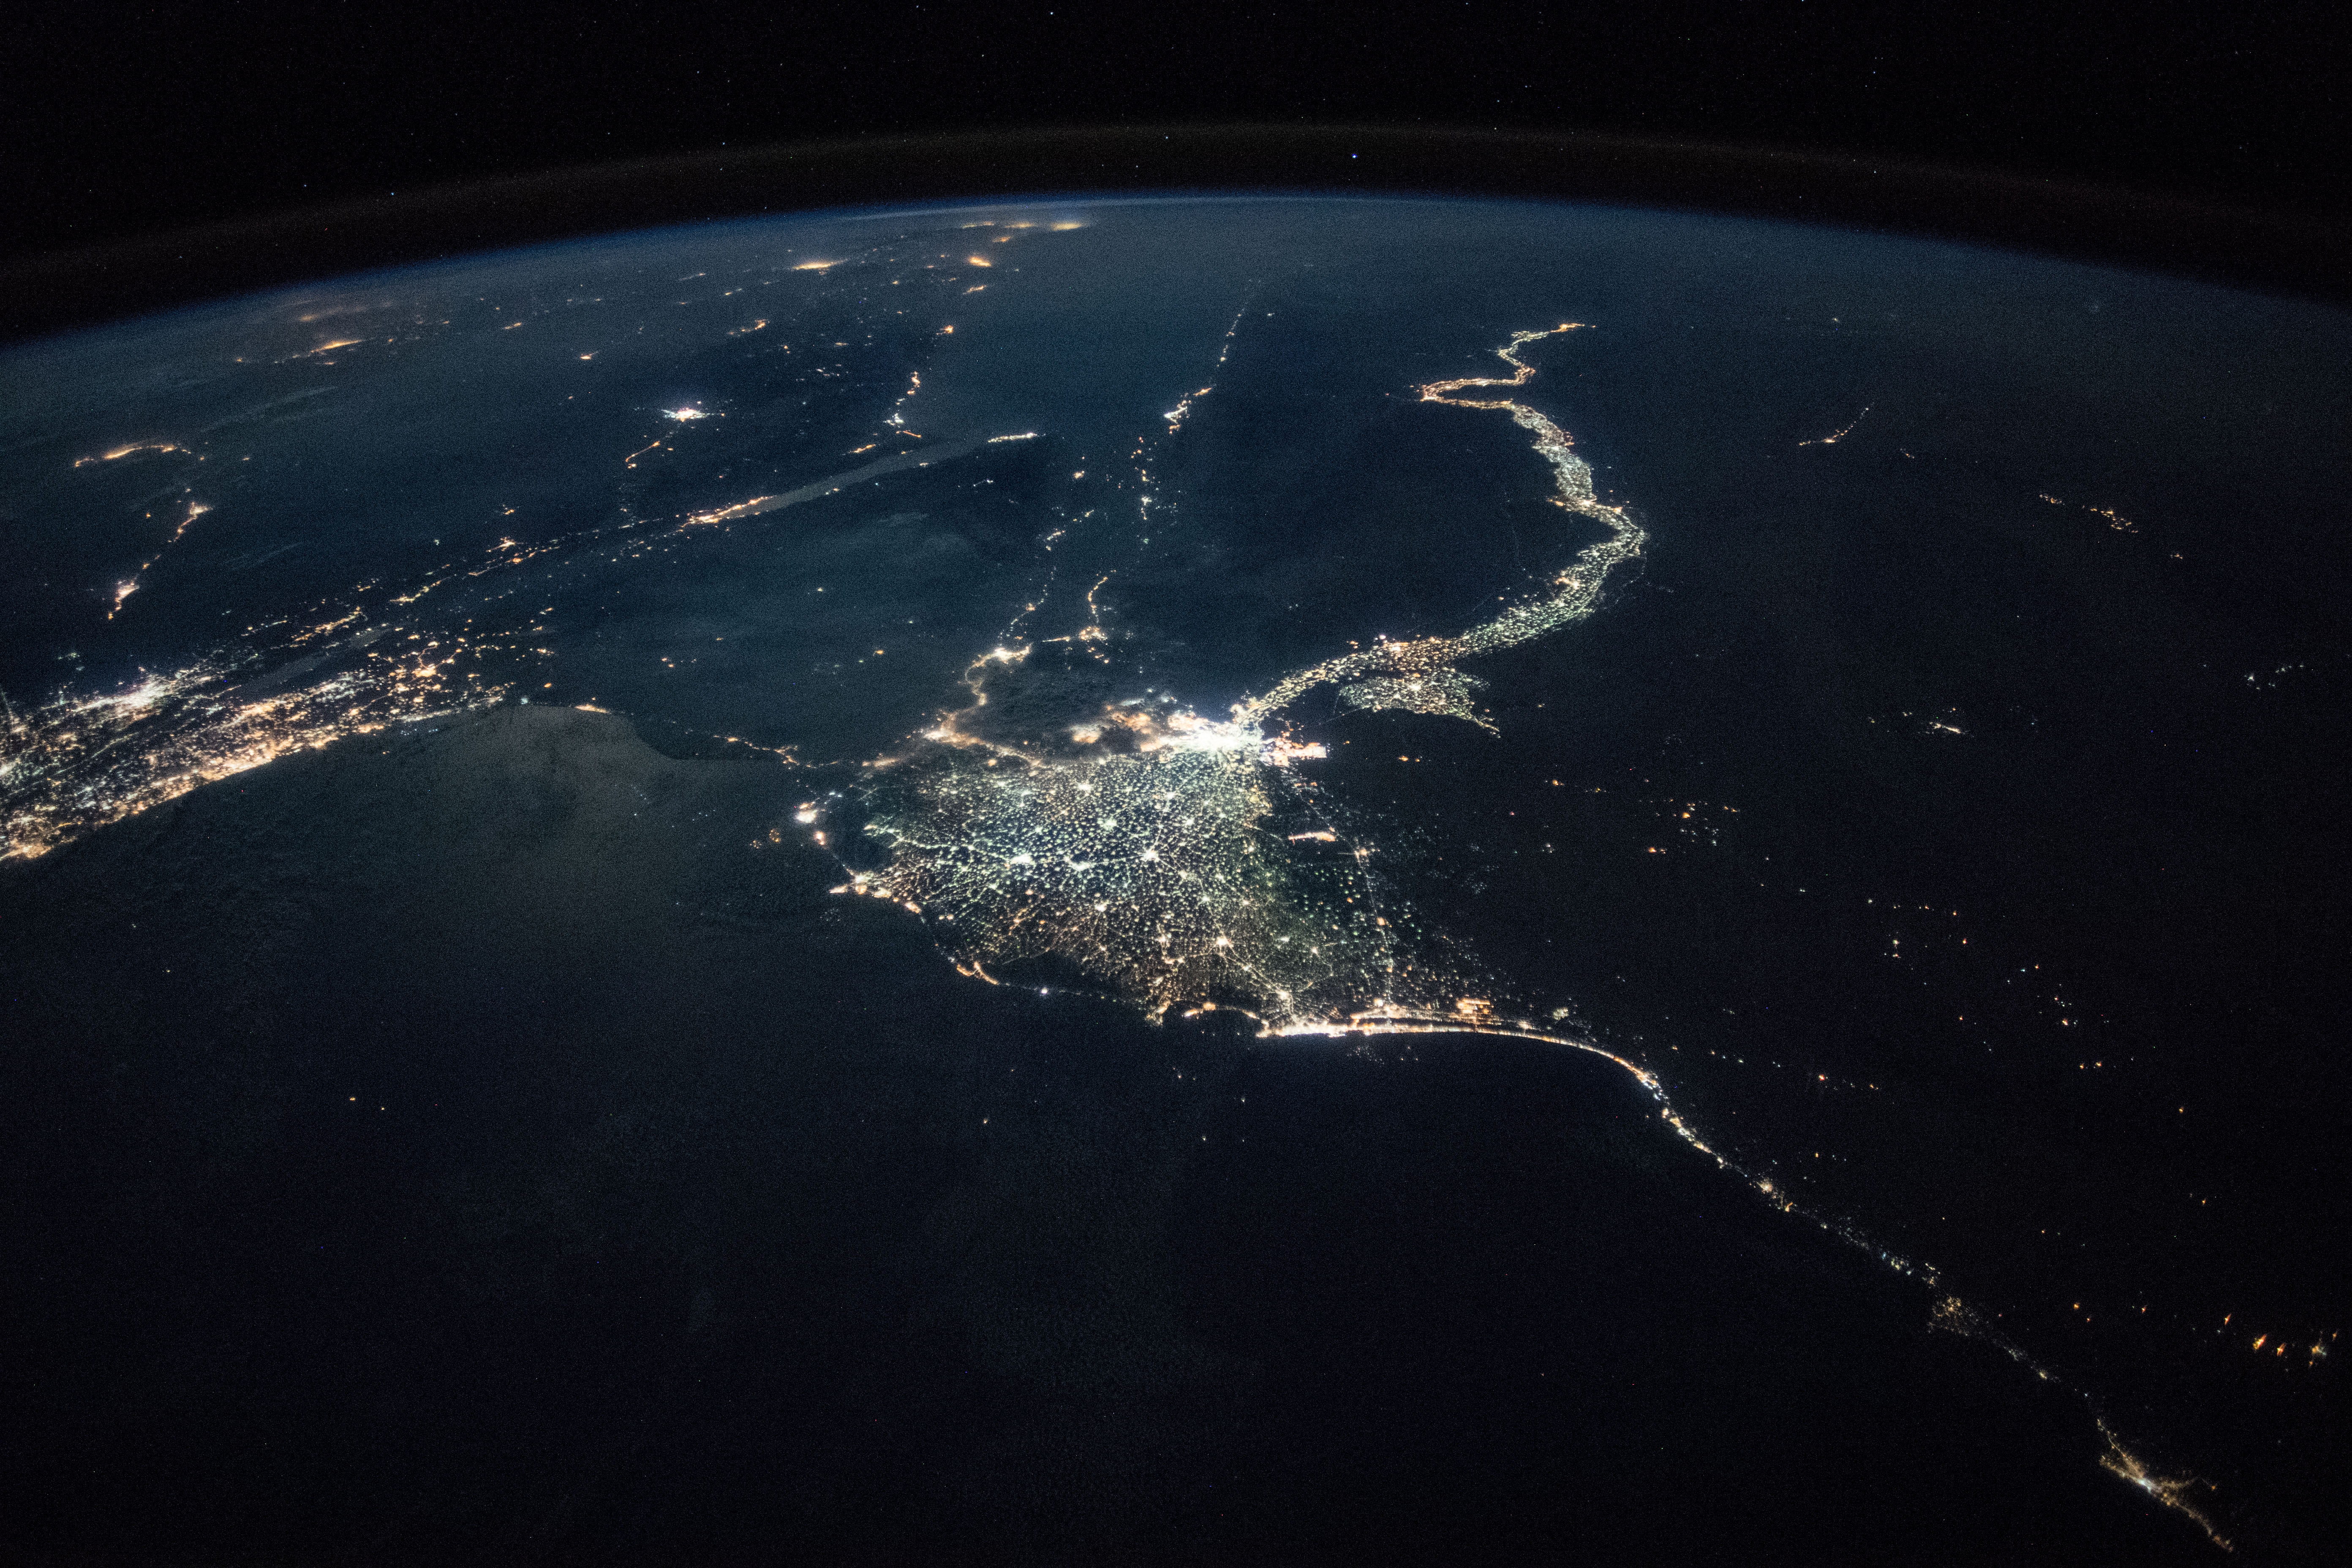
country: EGYPT
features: CAIRO CITY, GULF OF SUEZ, GULF OF AQABA, NEGEV DESERT, SUEZ CITY, ISMAILIA CITY, PORT SAID CITY, NILE DELTA, FAIYUM CITY, WESTERN DESERT, NIGHT, EARTH LIMB
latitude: 30.5
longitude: 31.2
